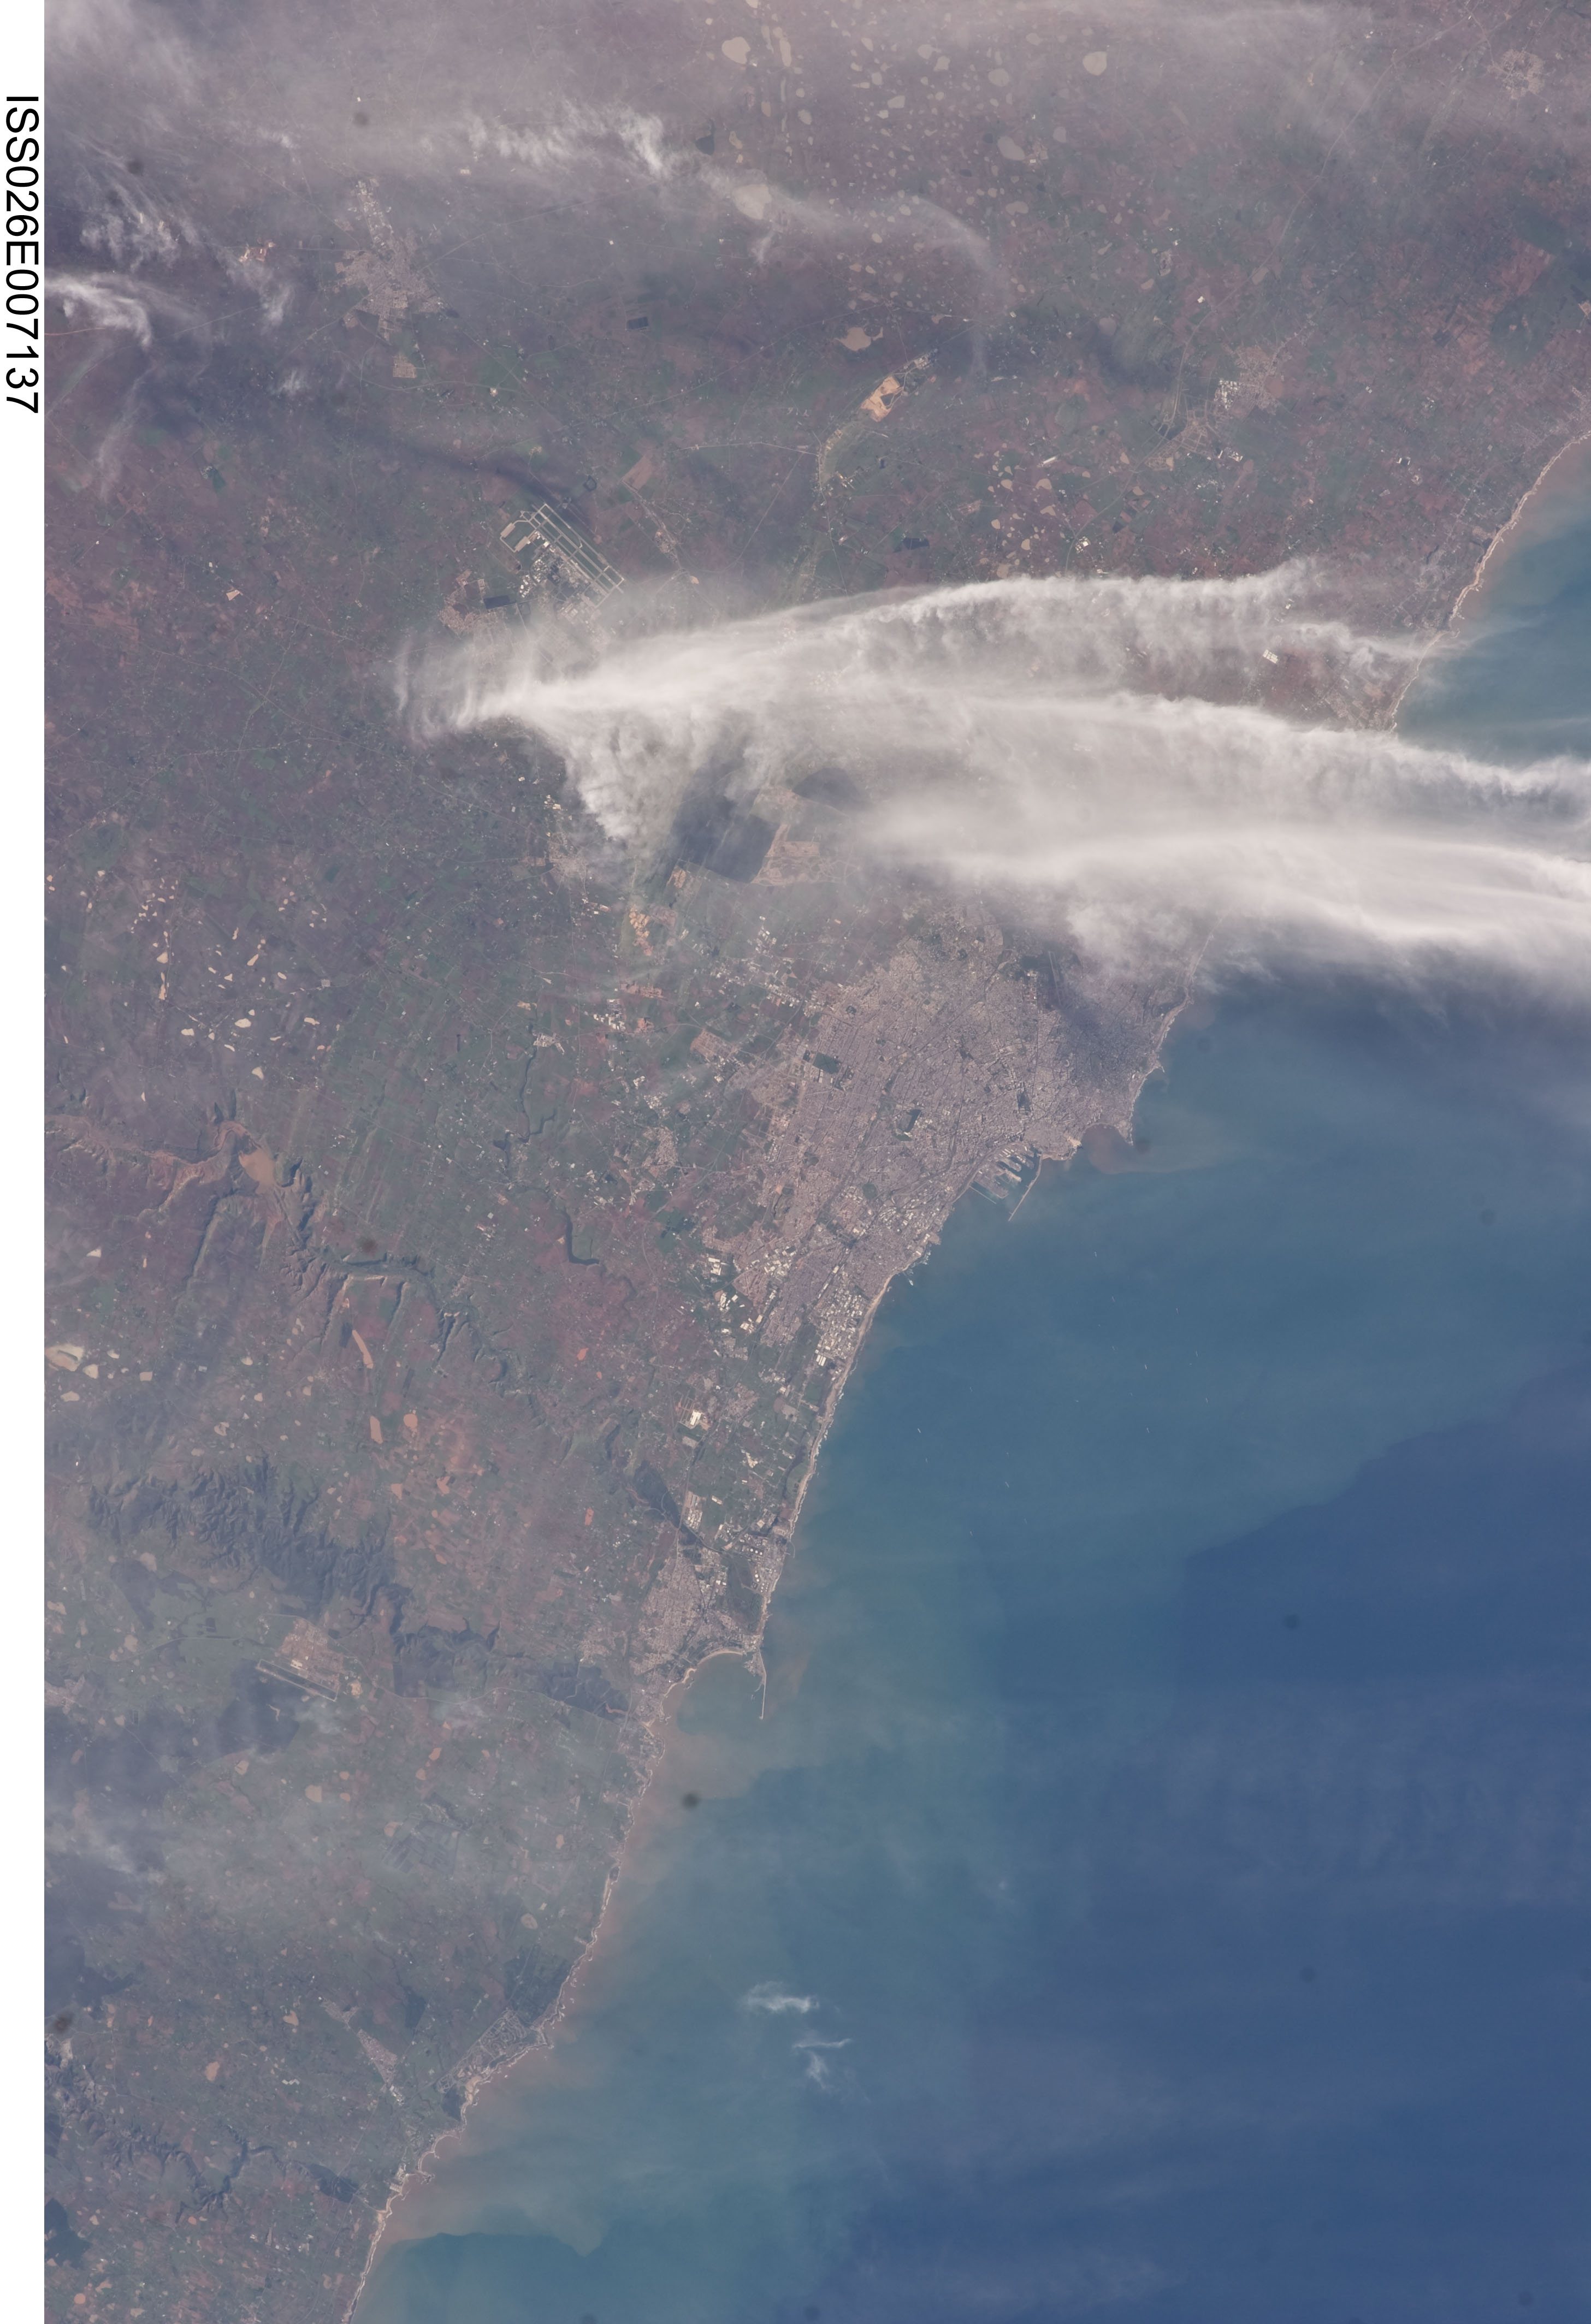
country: MOROCCO
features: CASABLANCA, ANFA INTERNATIONAL AIRPORT, ATLANTIC O., LAKES, GLINT
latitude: 33.5
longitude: -7.6
